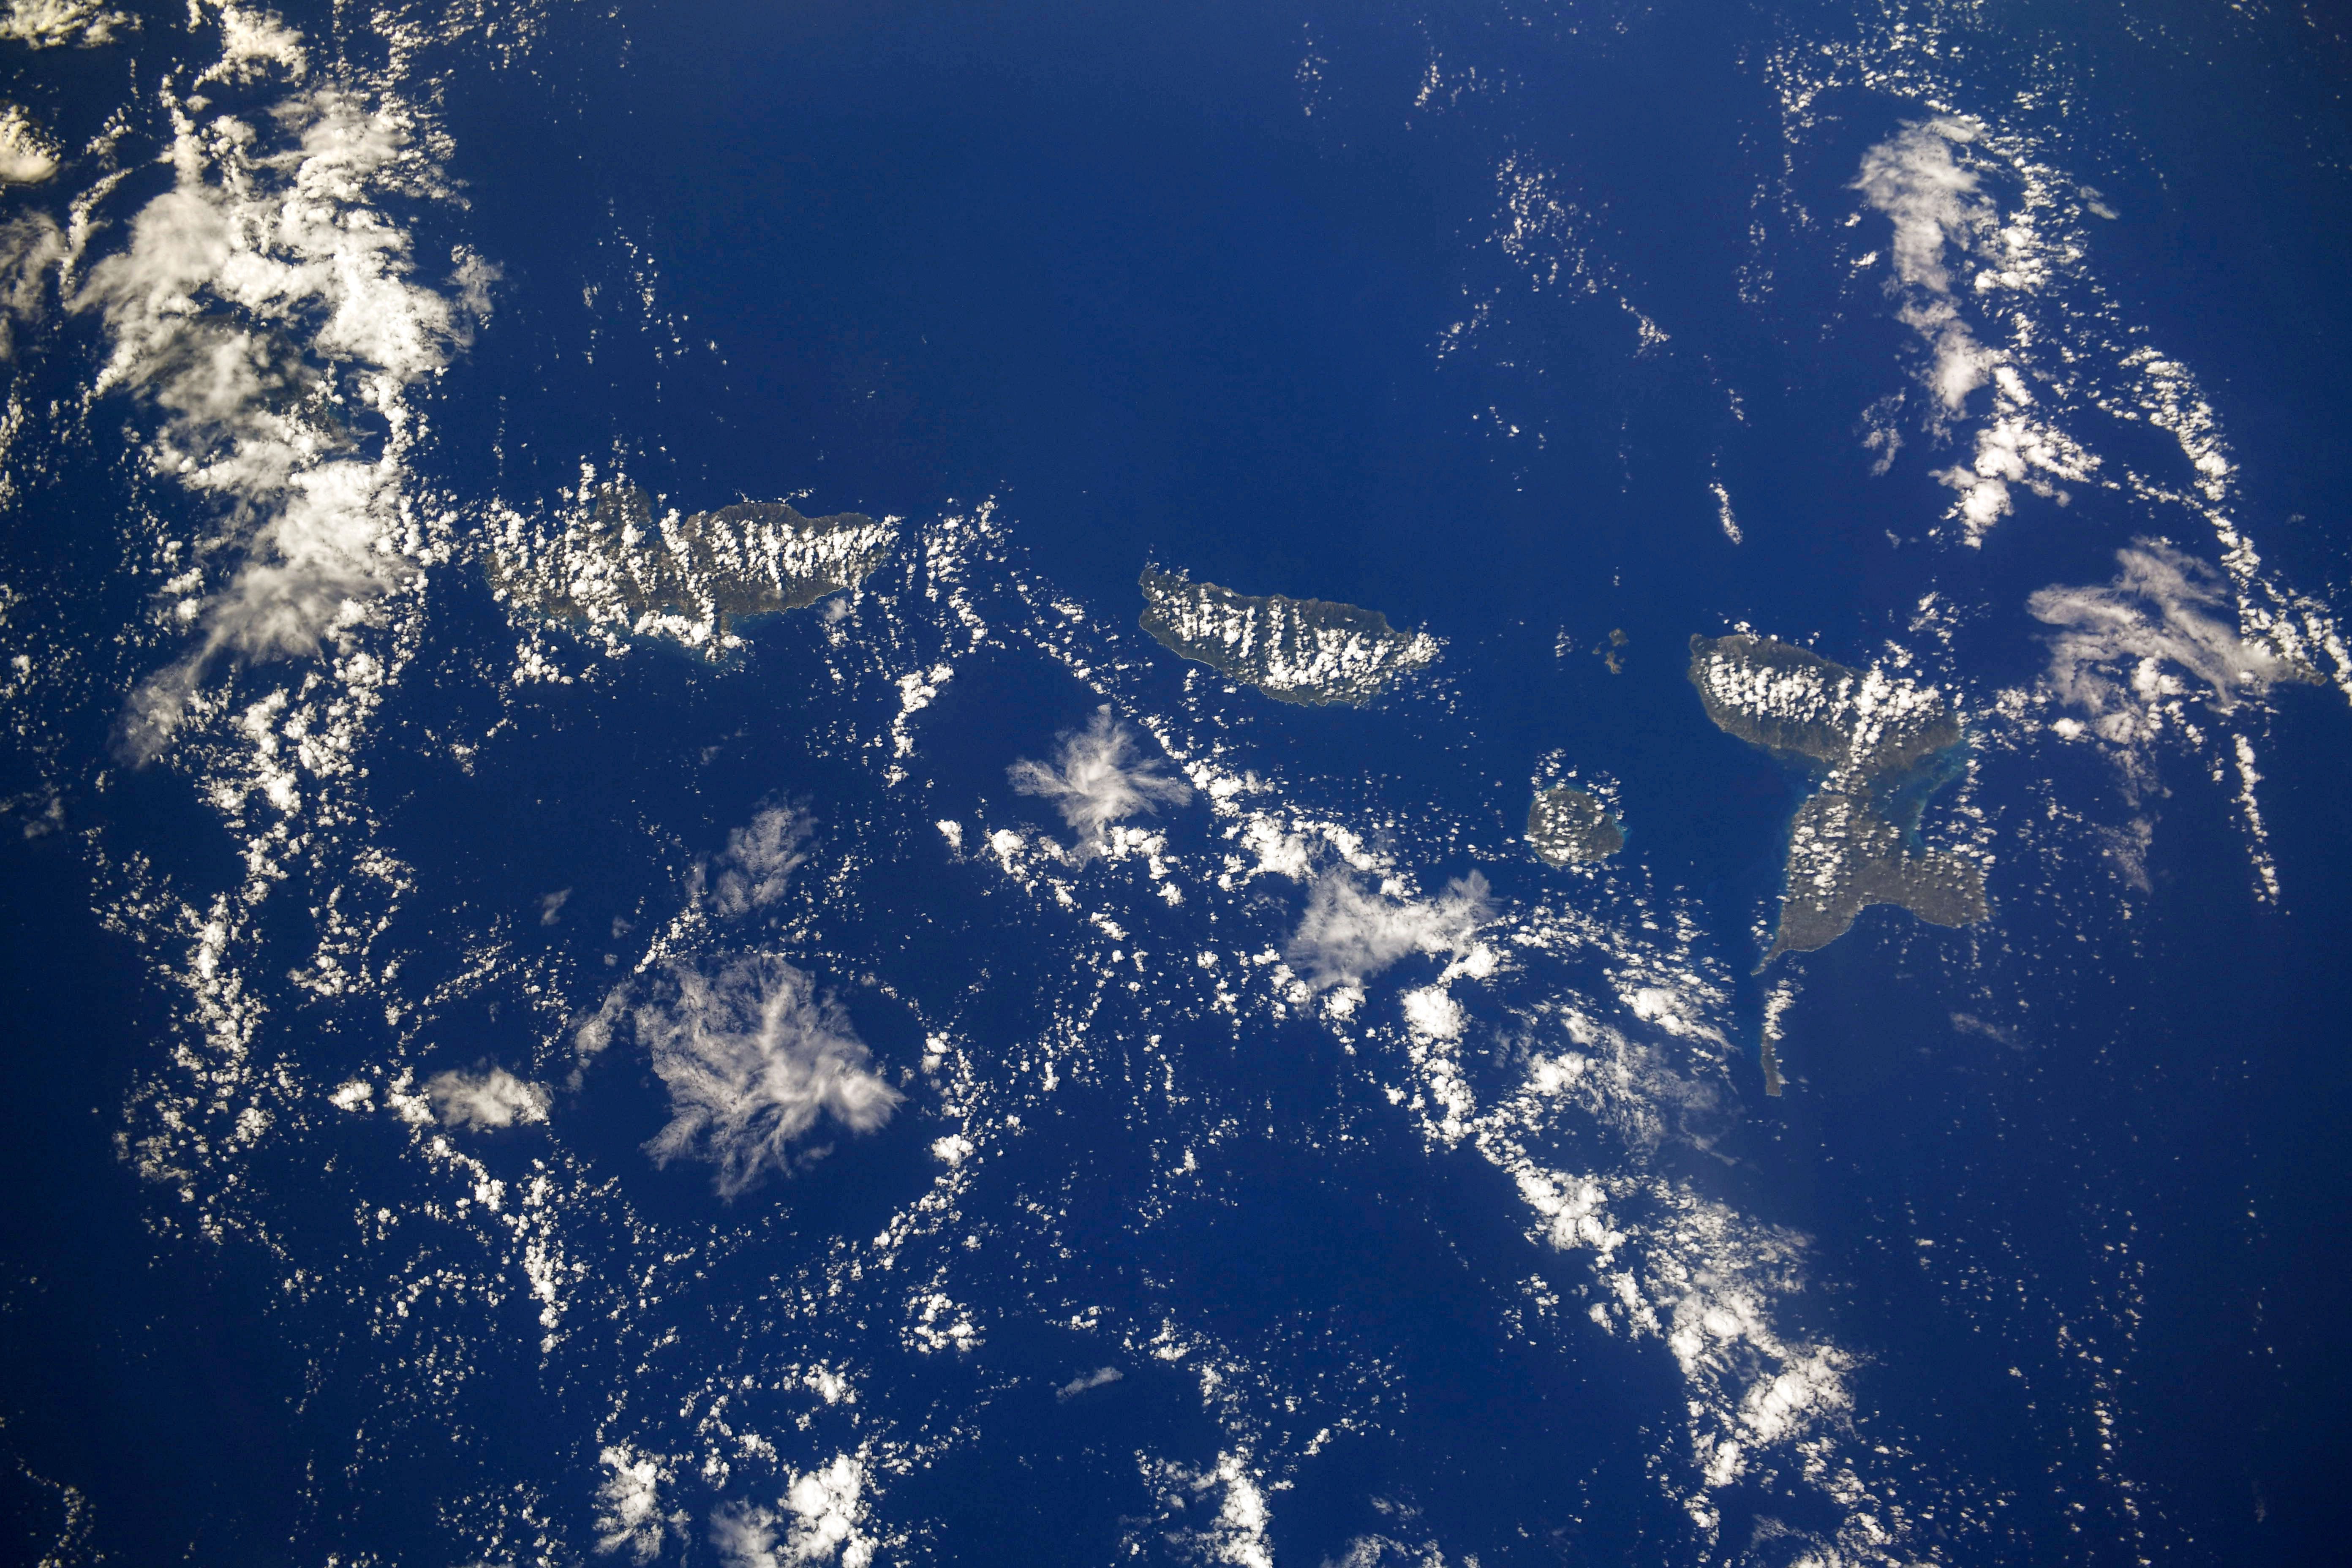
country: LESSER ANTILLES
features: LEEWARD ISLANDS, ARCHIPELAGO, DOMINICA ISLAND, CARIBBEAN SEA, MARIE-GALANTE ISLAND
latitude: 15.5
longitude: -61.5
